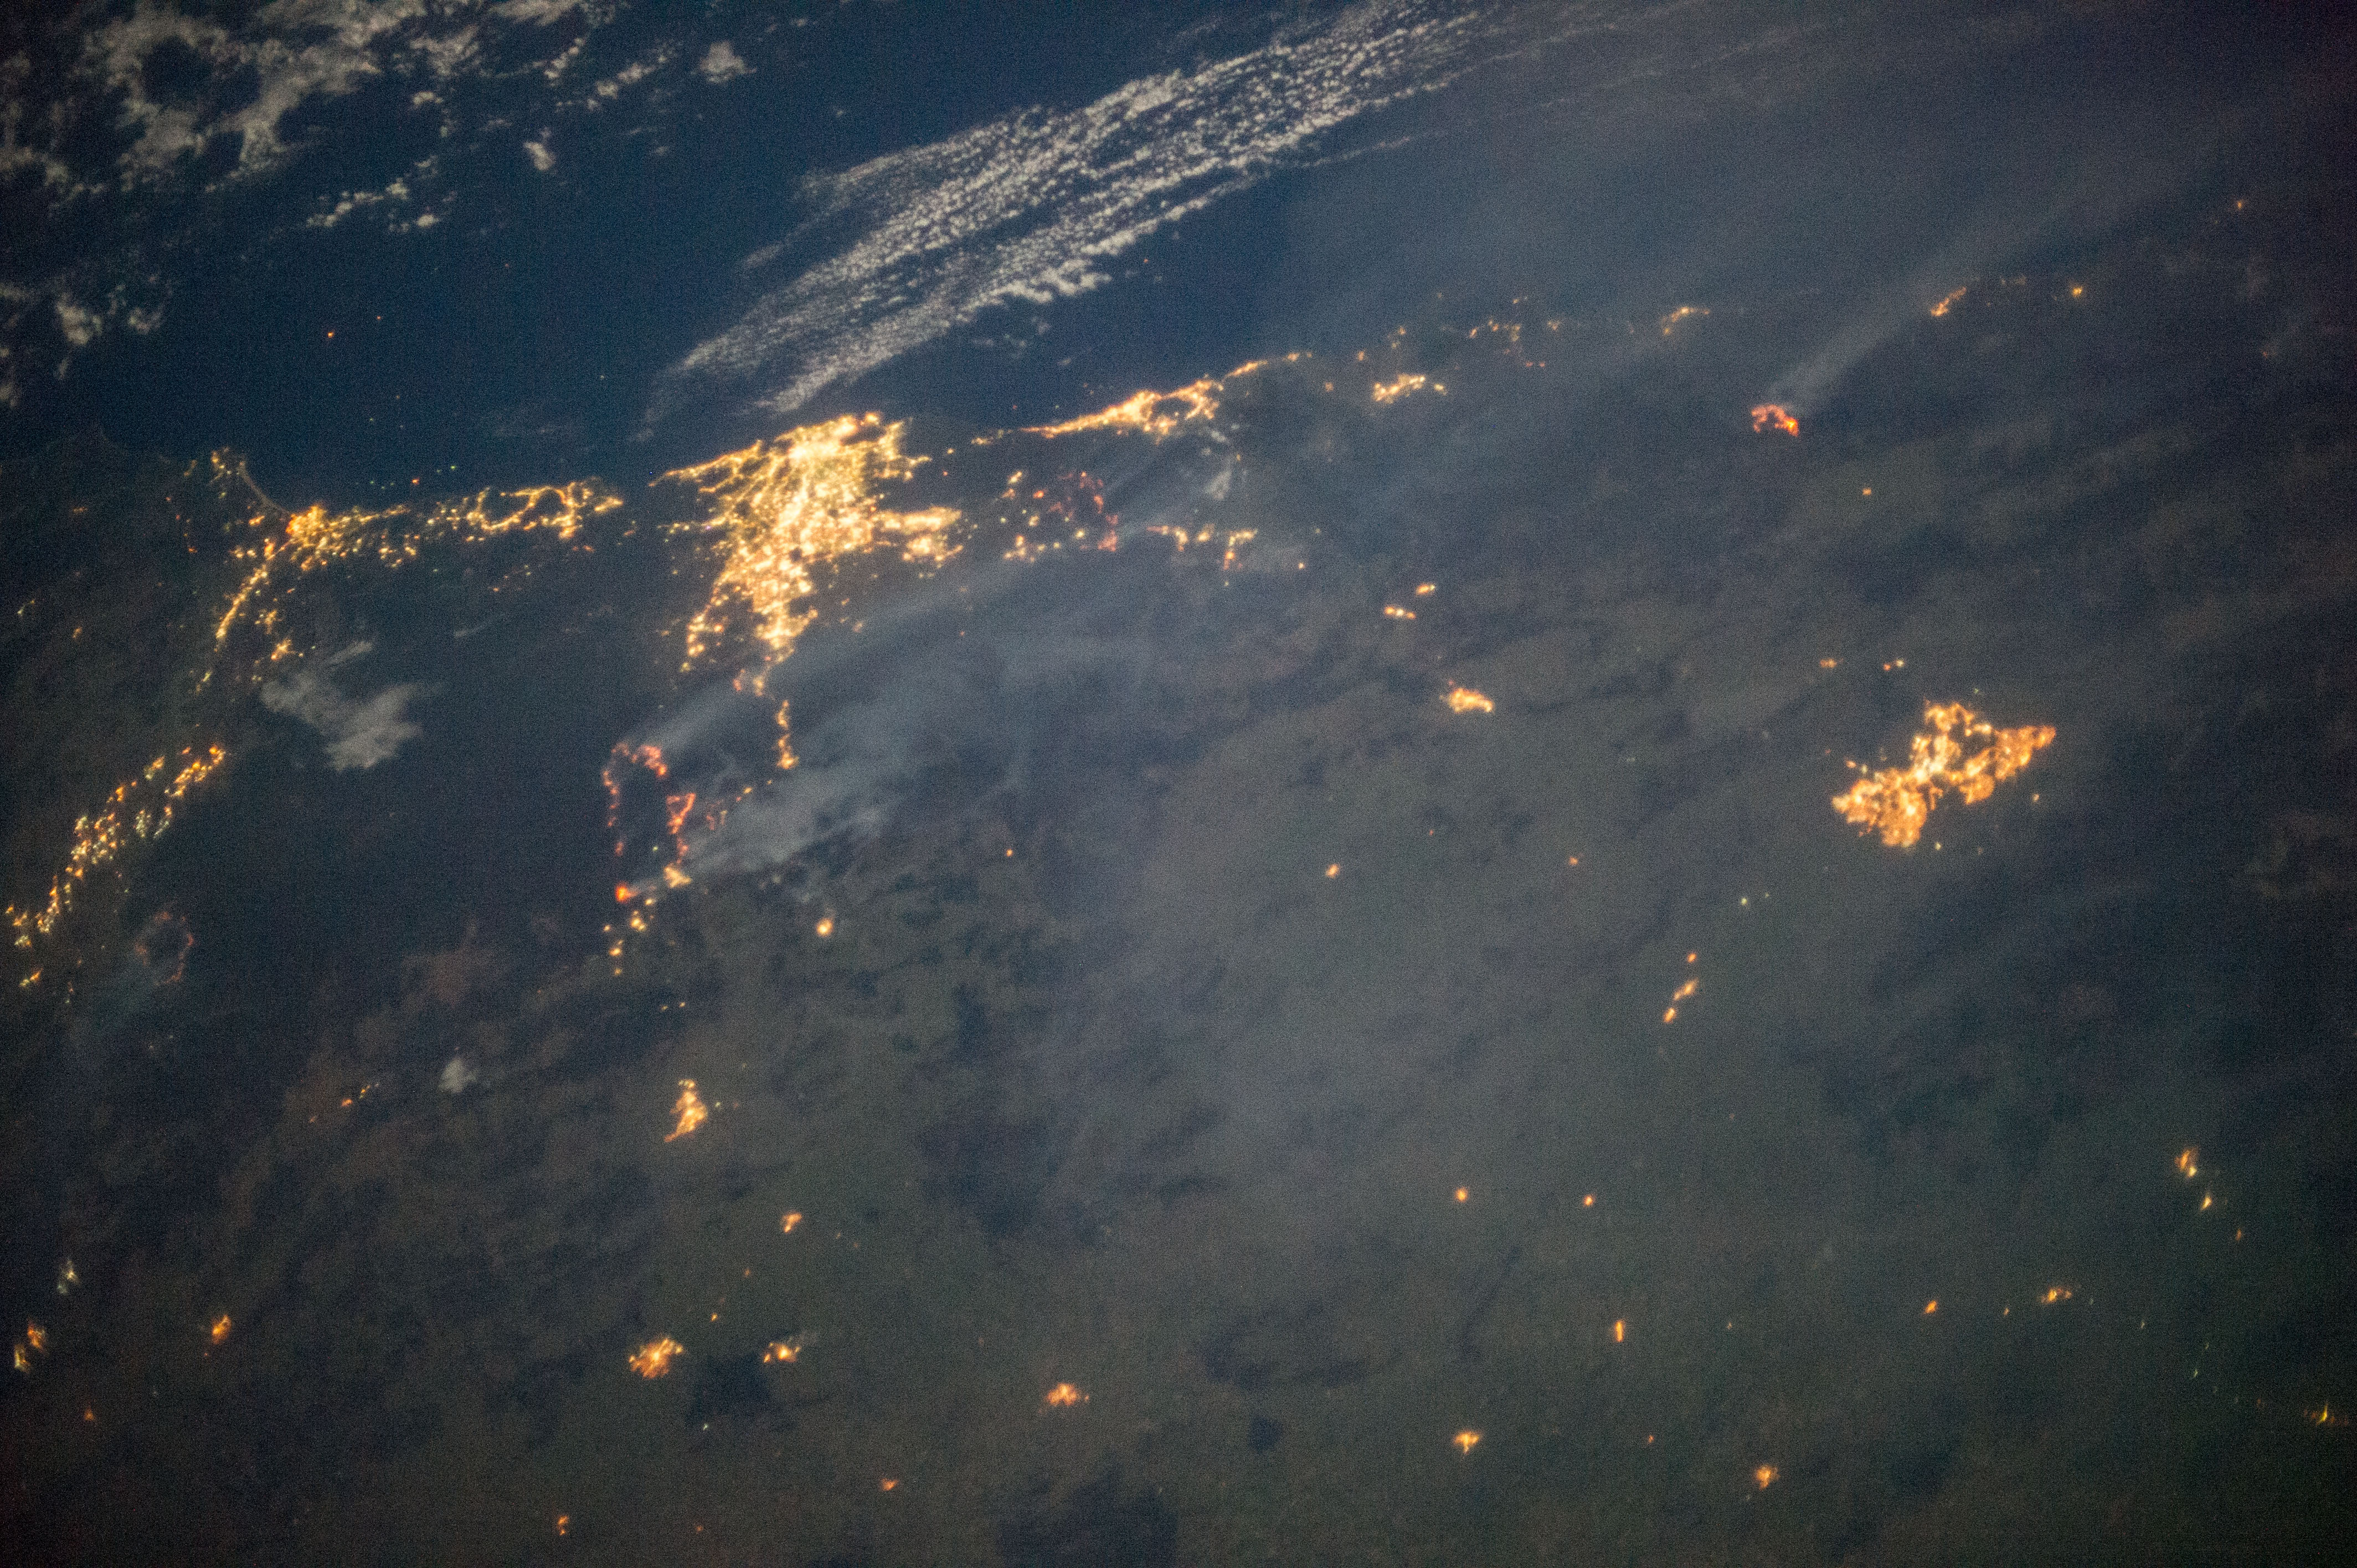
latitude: -34.5
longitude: 150.0
